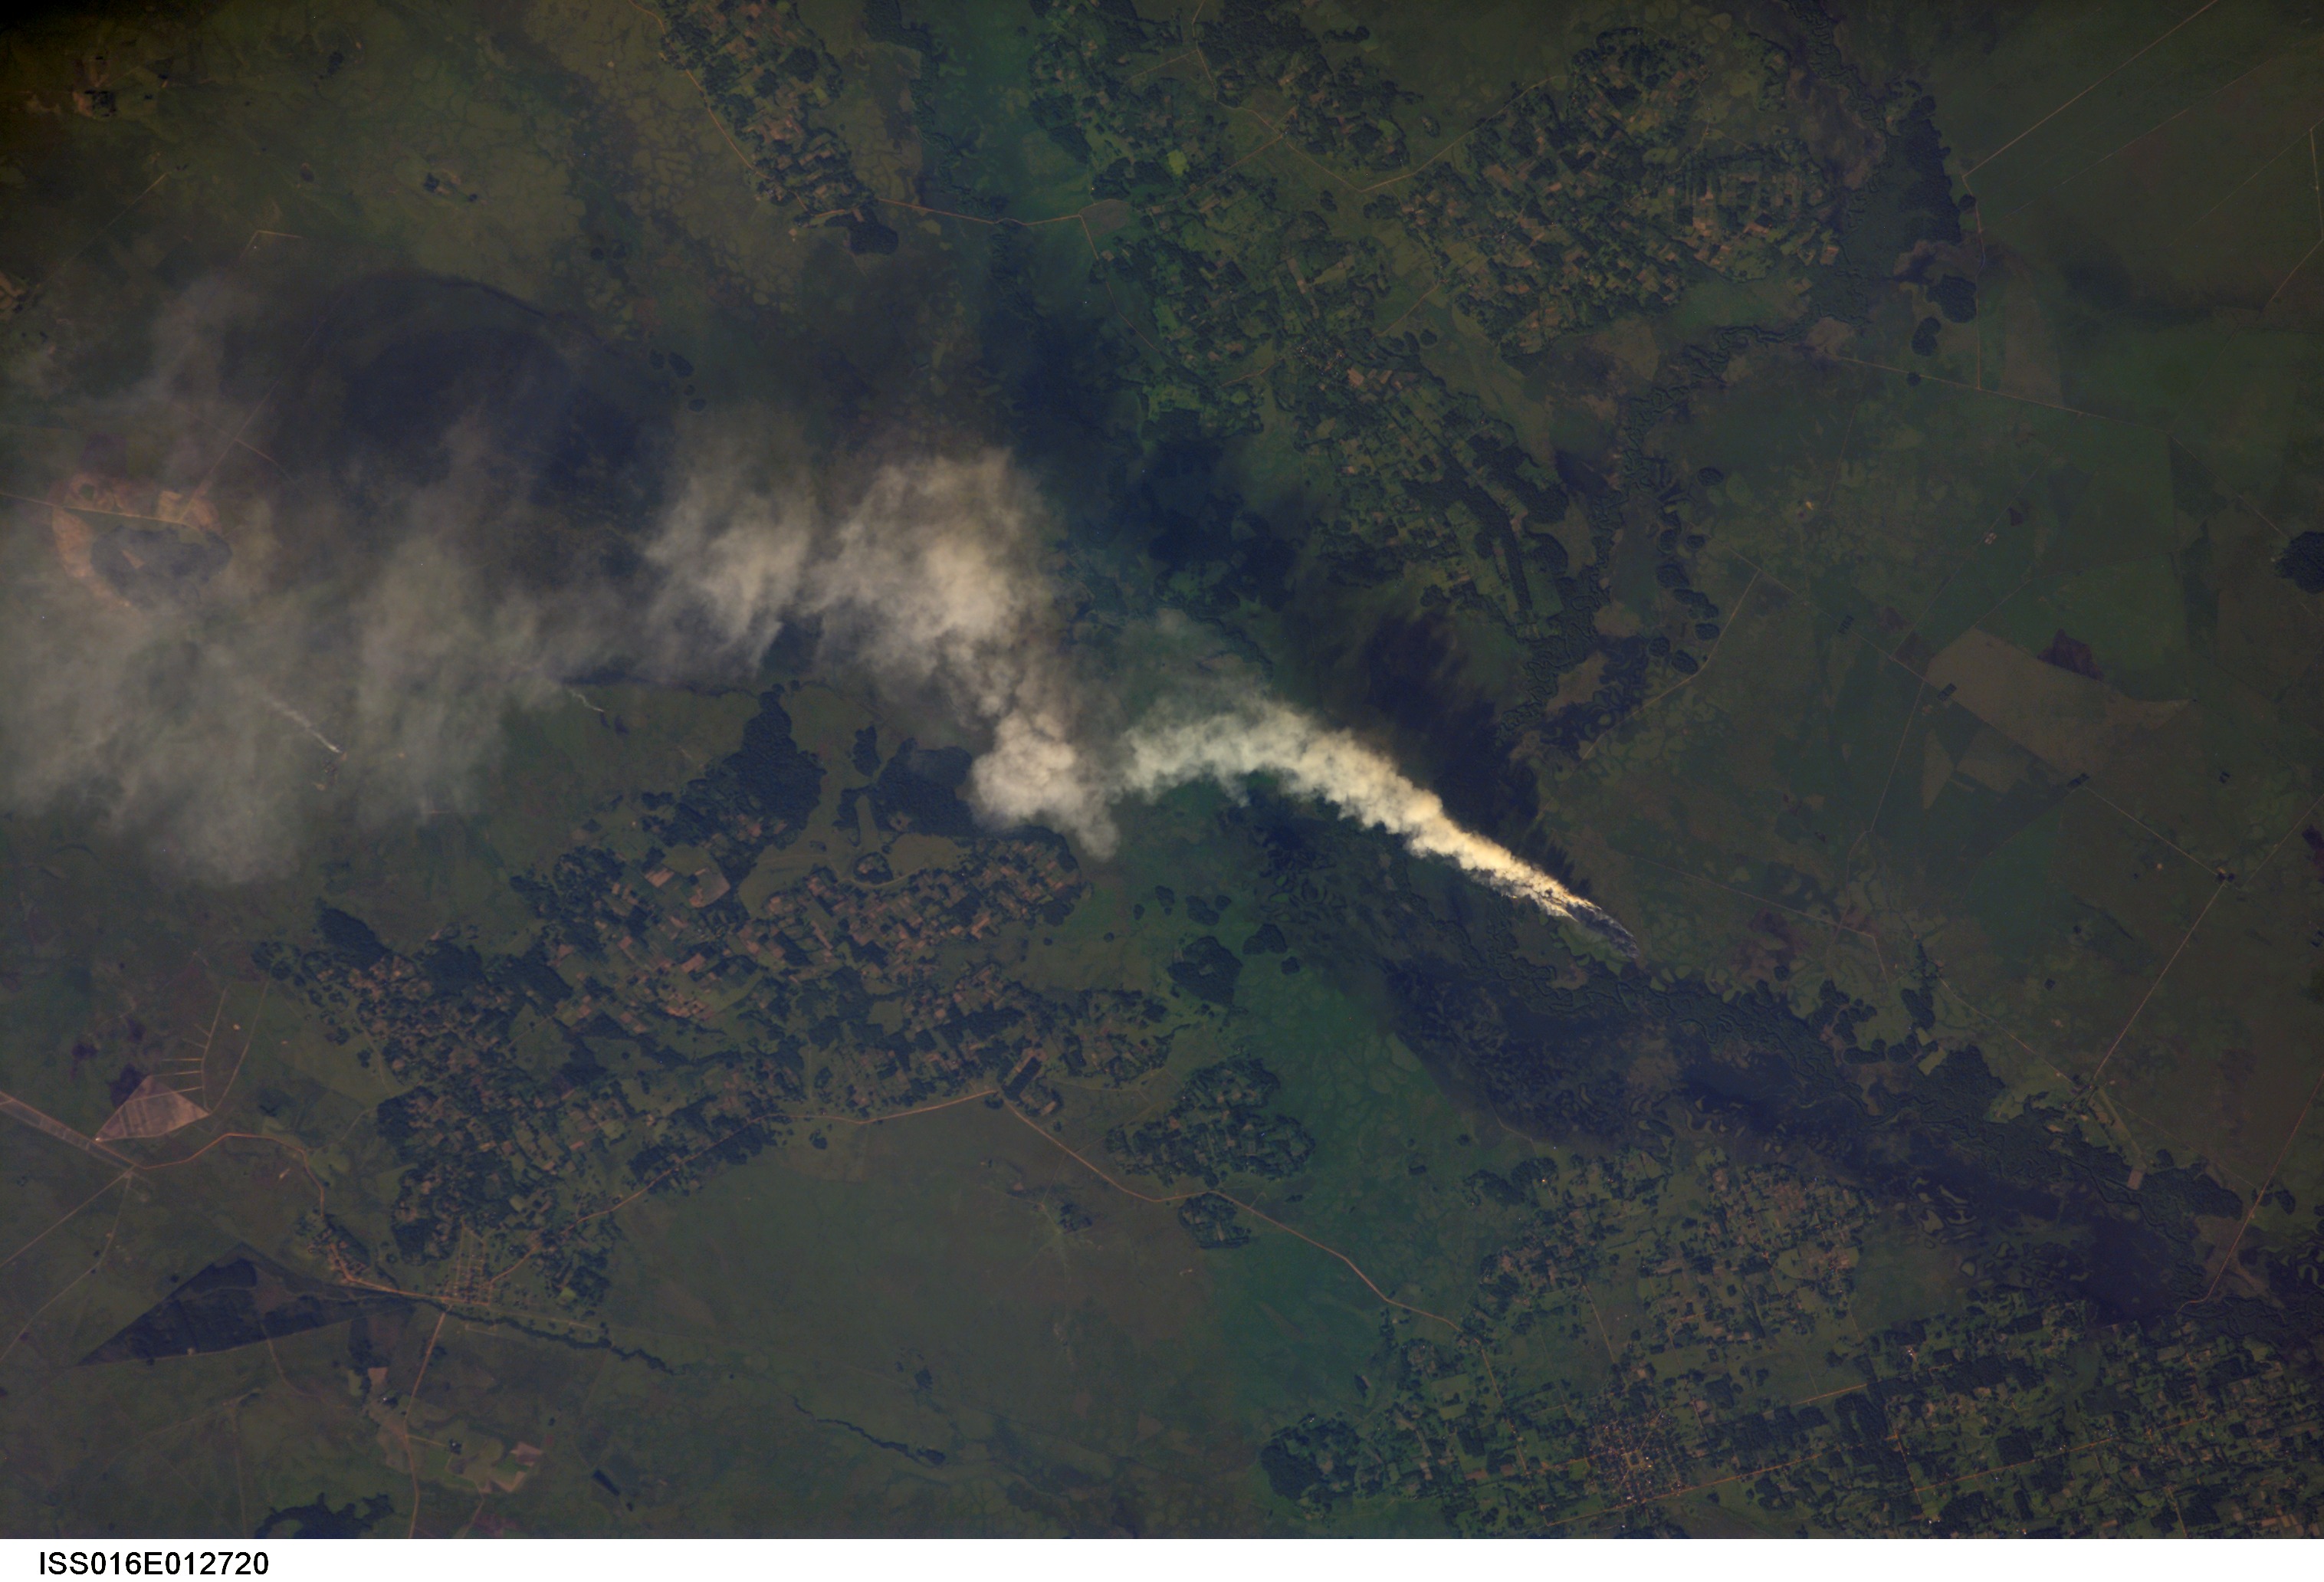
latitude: -26.4
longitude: -56.4
